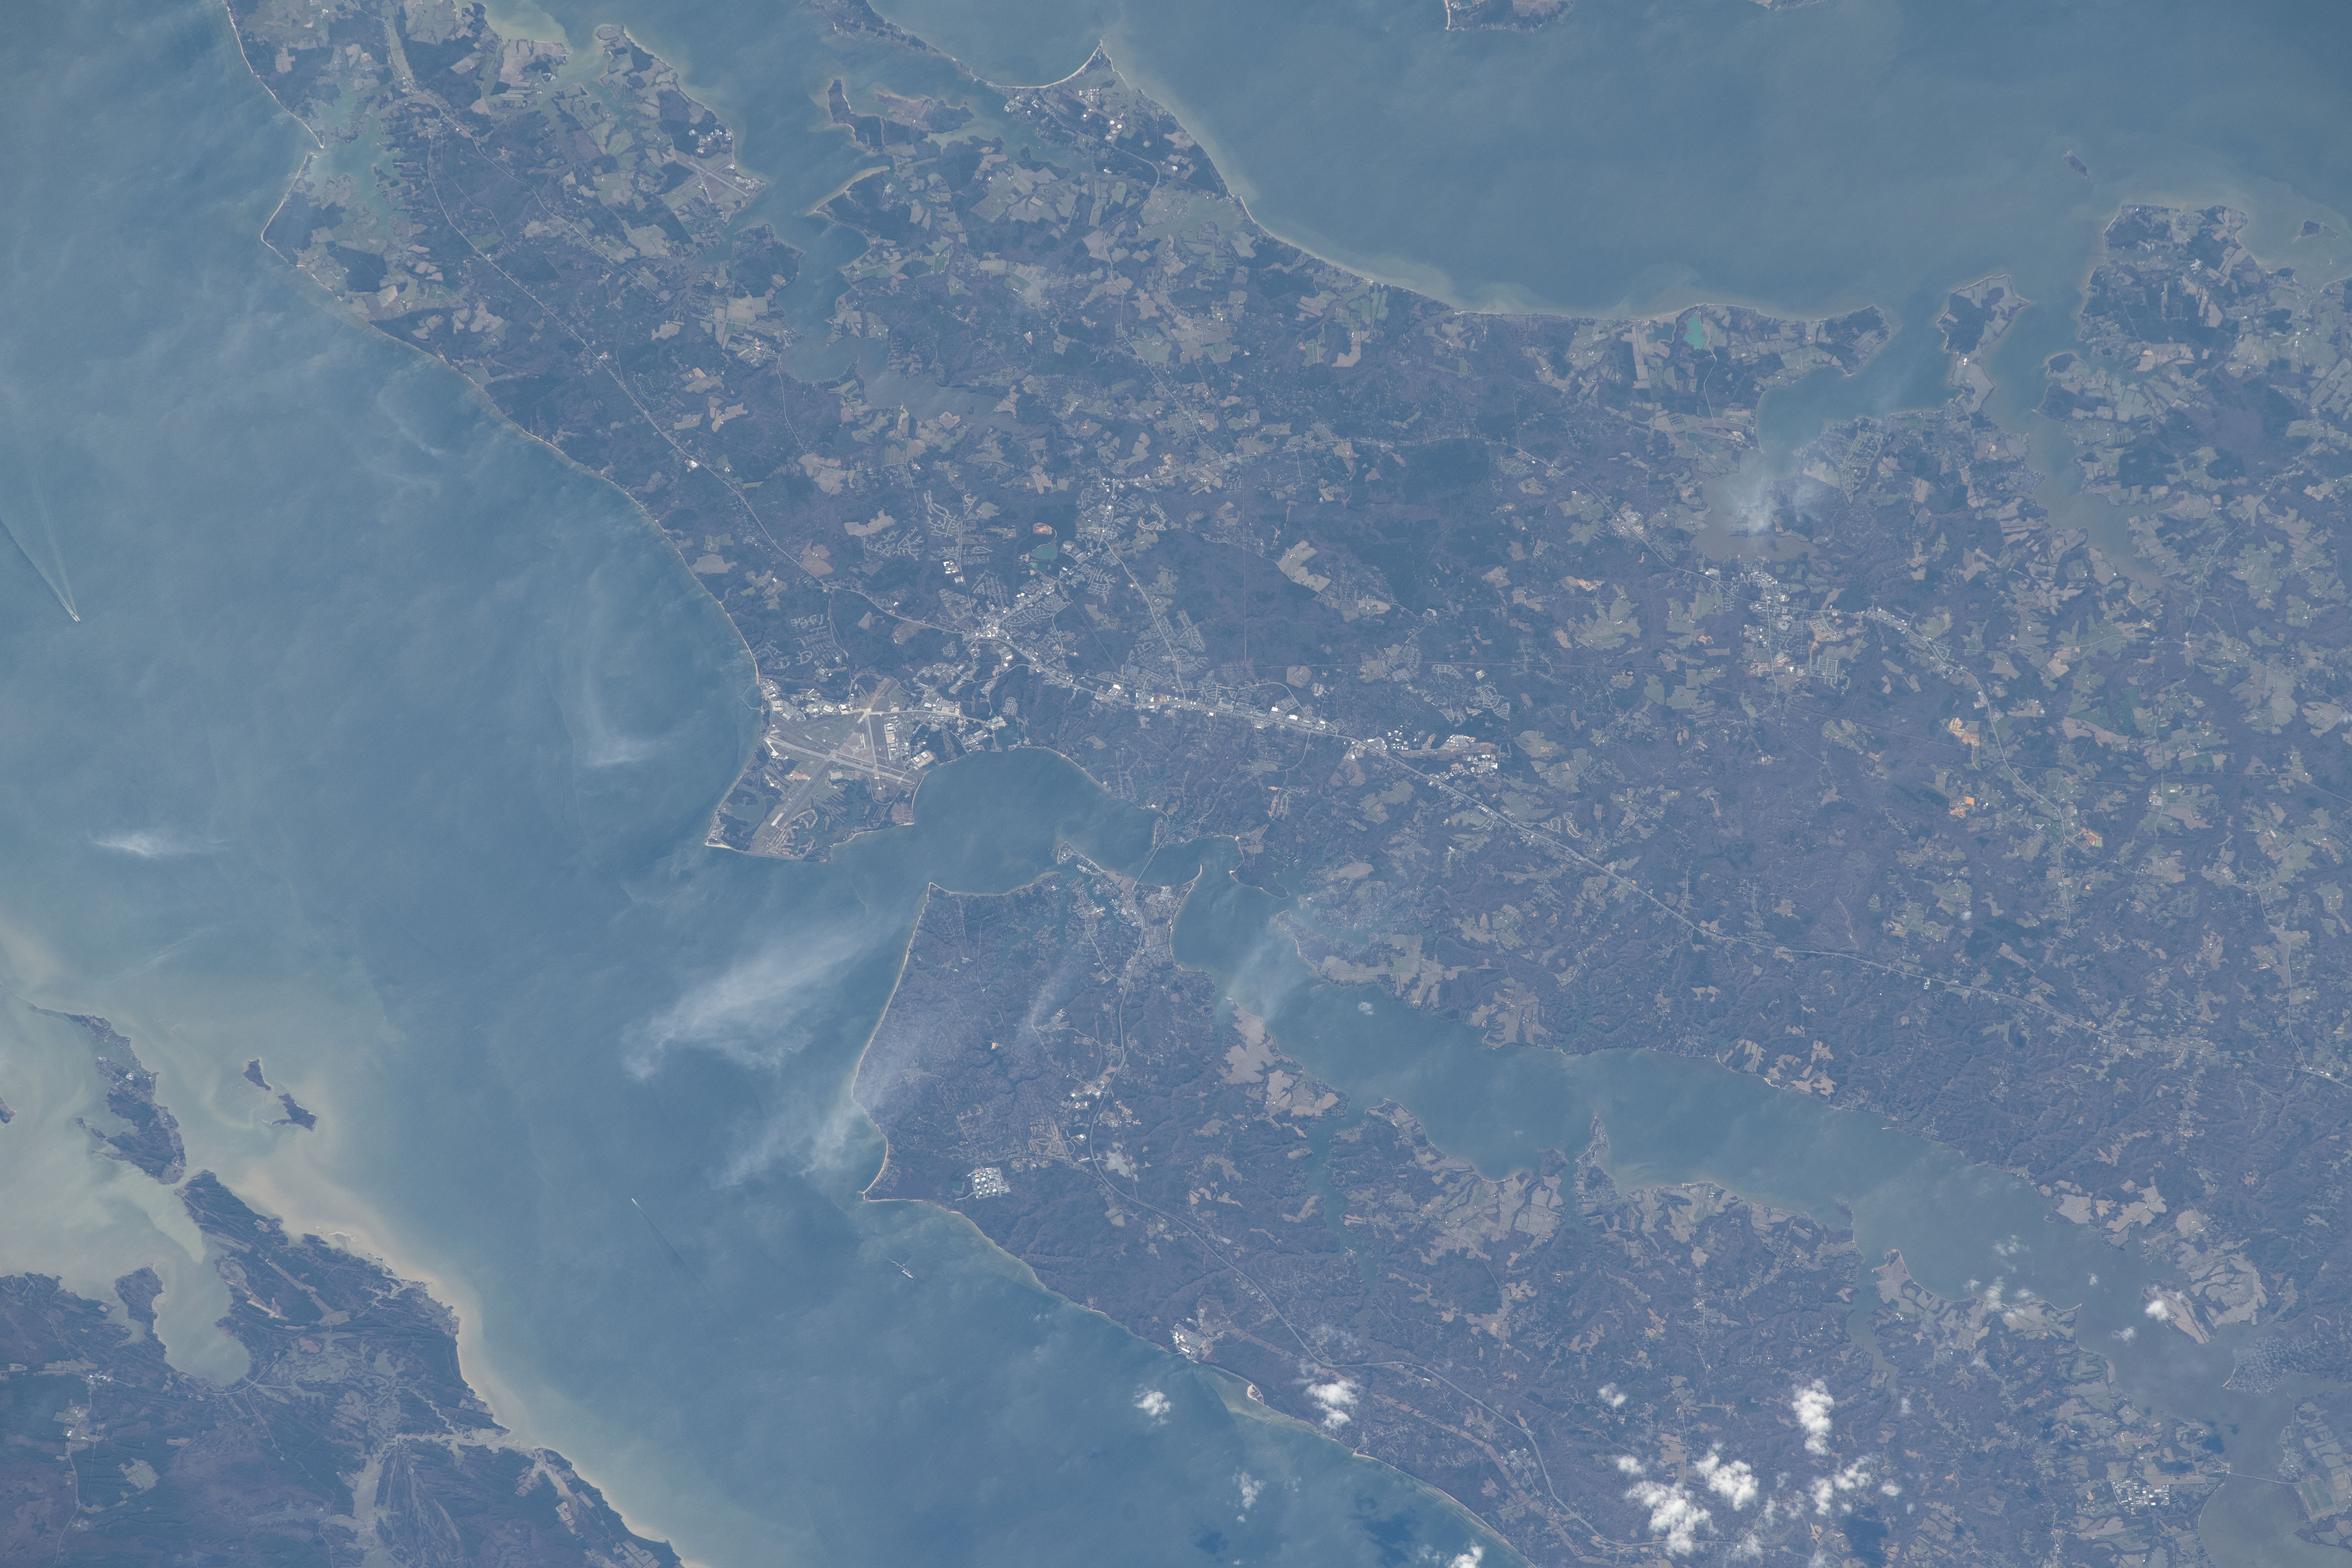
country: USA-MARYLAND
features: PATUXENT RIVER, ST MARY'S RIVER STATE PARK, CHESAPEAKE BAY
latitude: 38.3
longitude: -76.5
